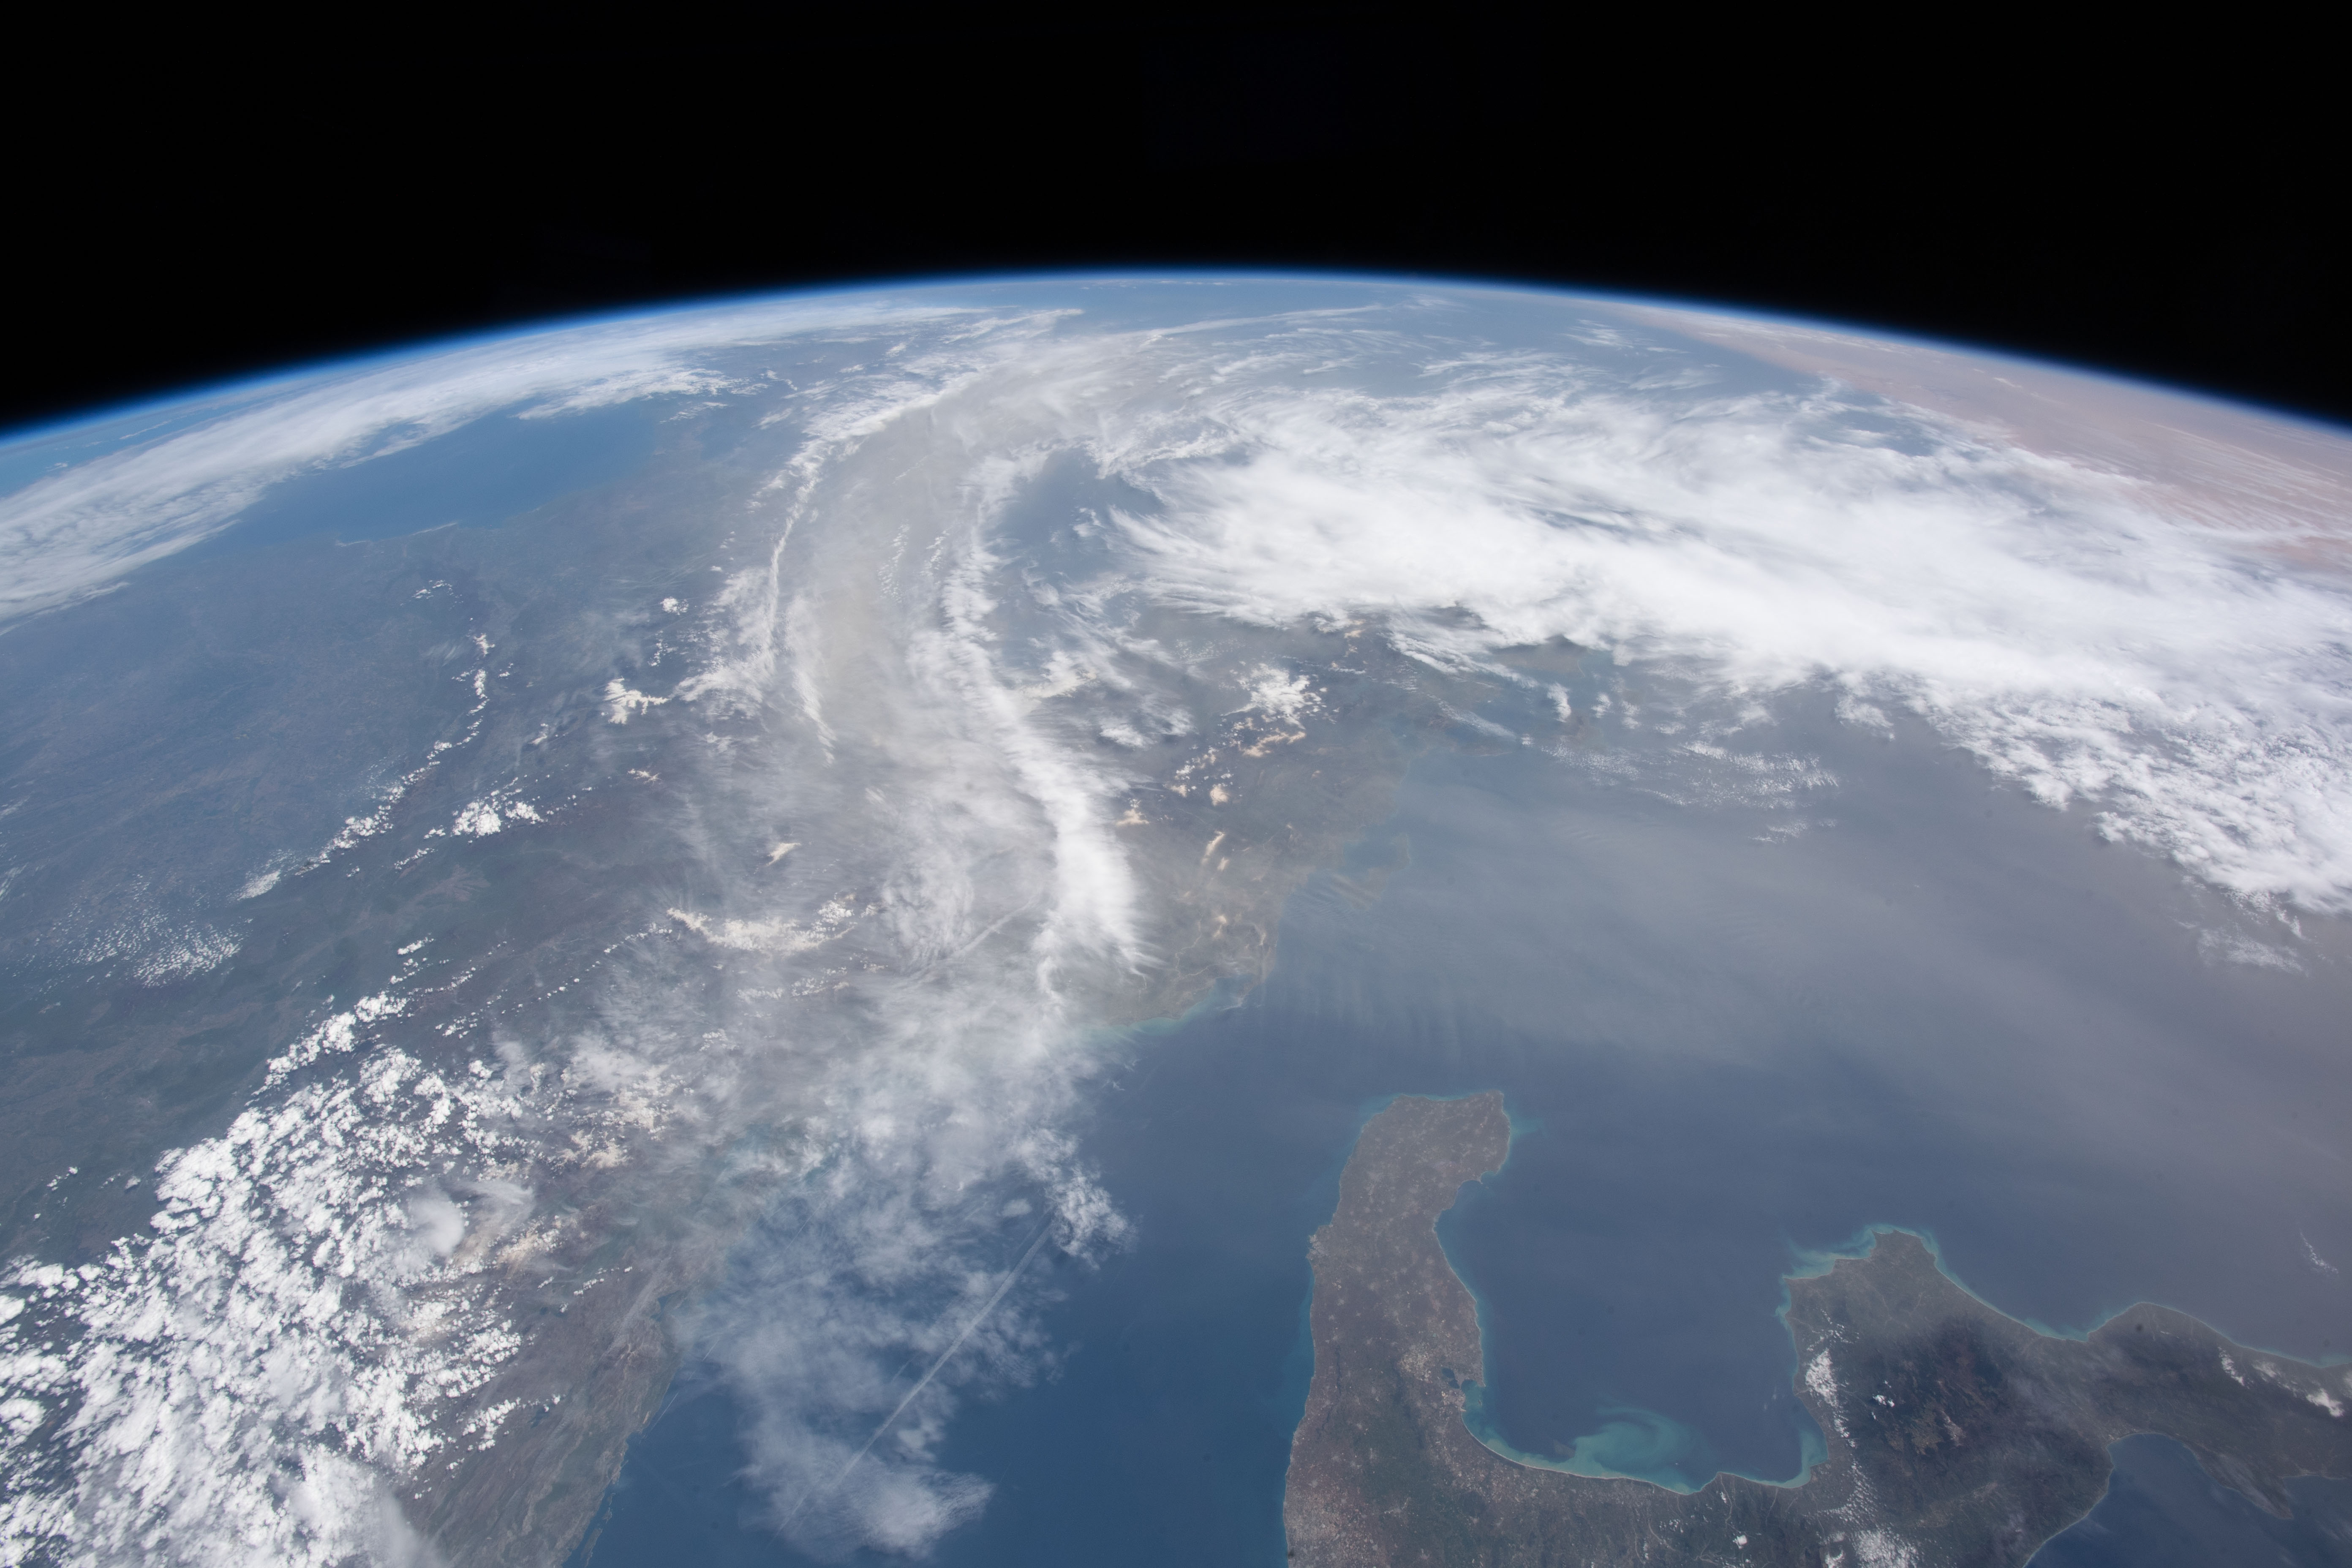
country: GREECE
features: IONIAN SEA, TARANTO VALLEY, NARDO, MAGLIE, TRICASE, OTRATO, VLORA, CORFU, LIMB, PARGA
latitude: 39.5
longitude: 19.5
